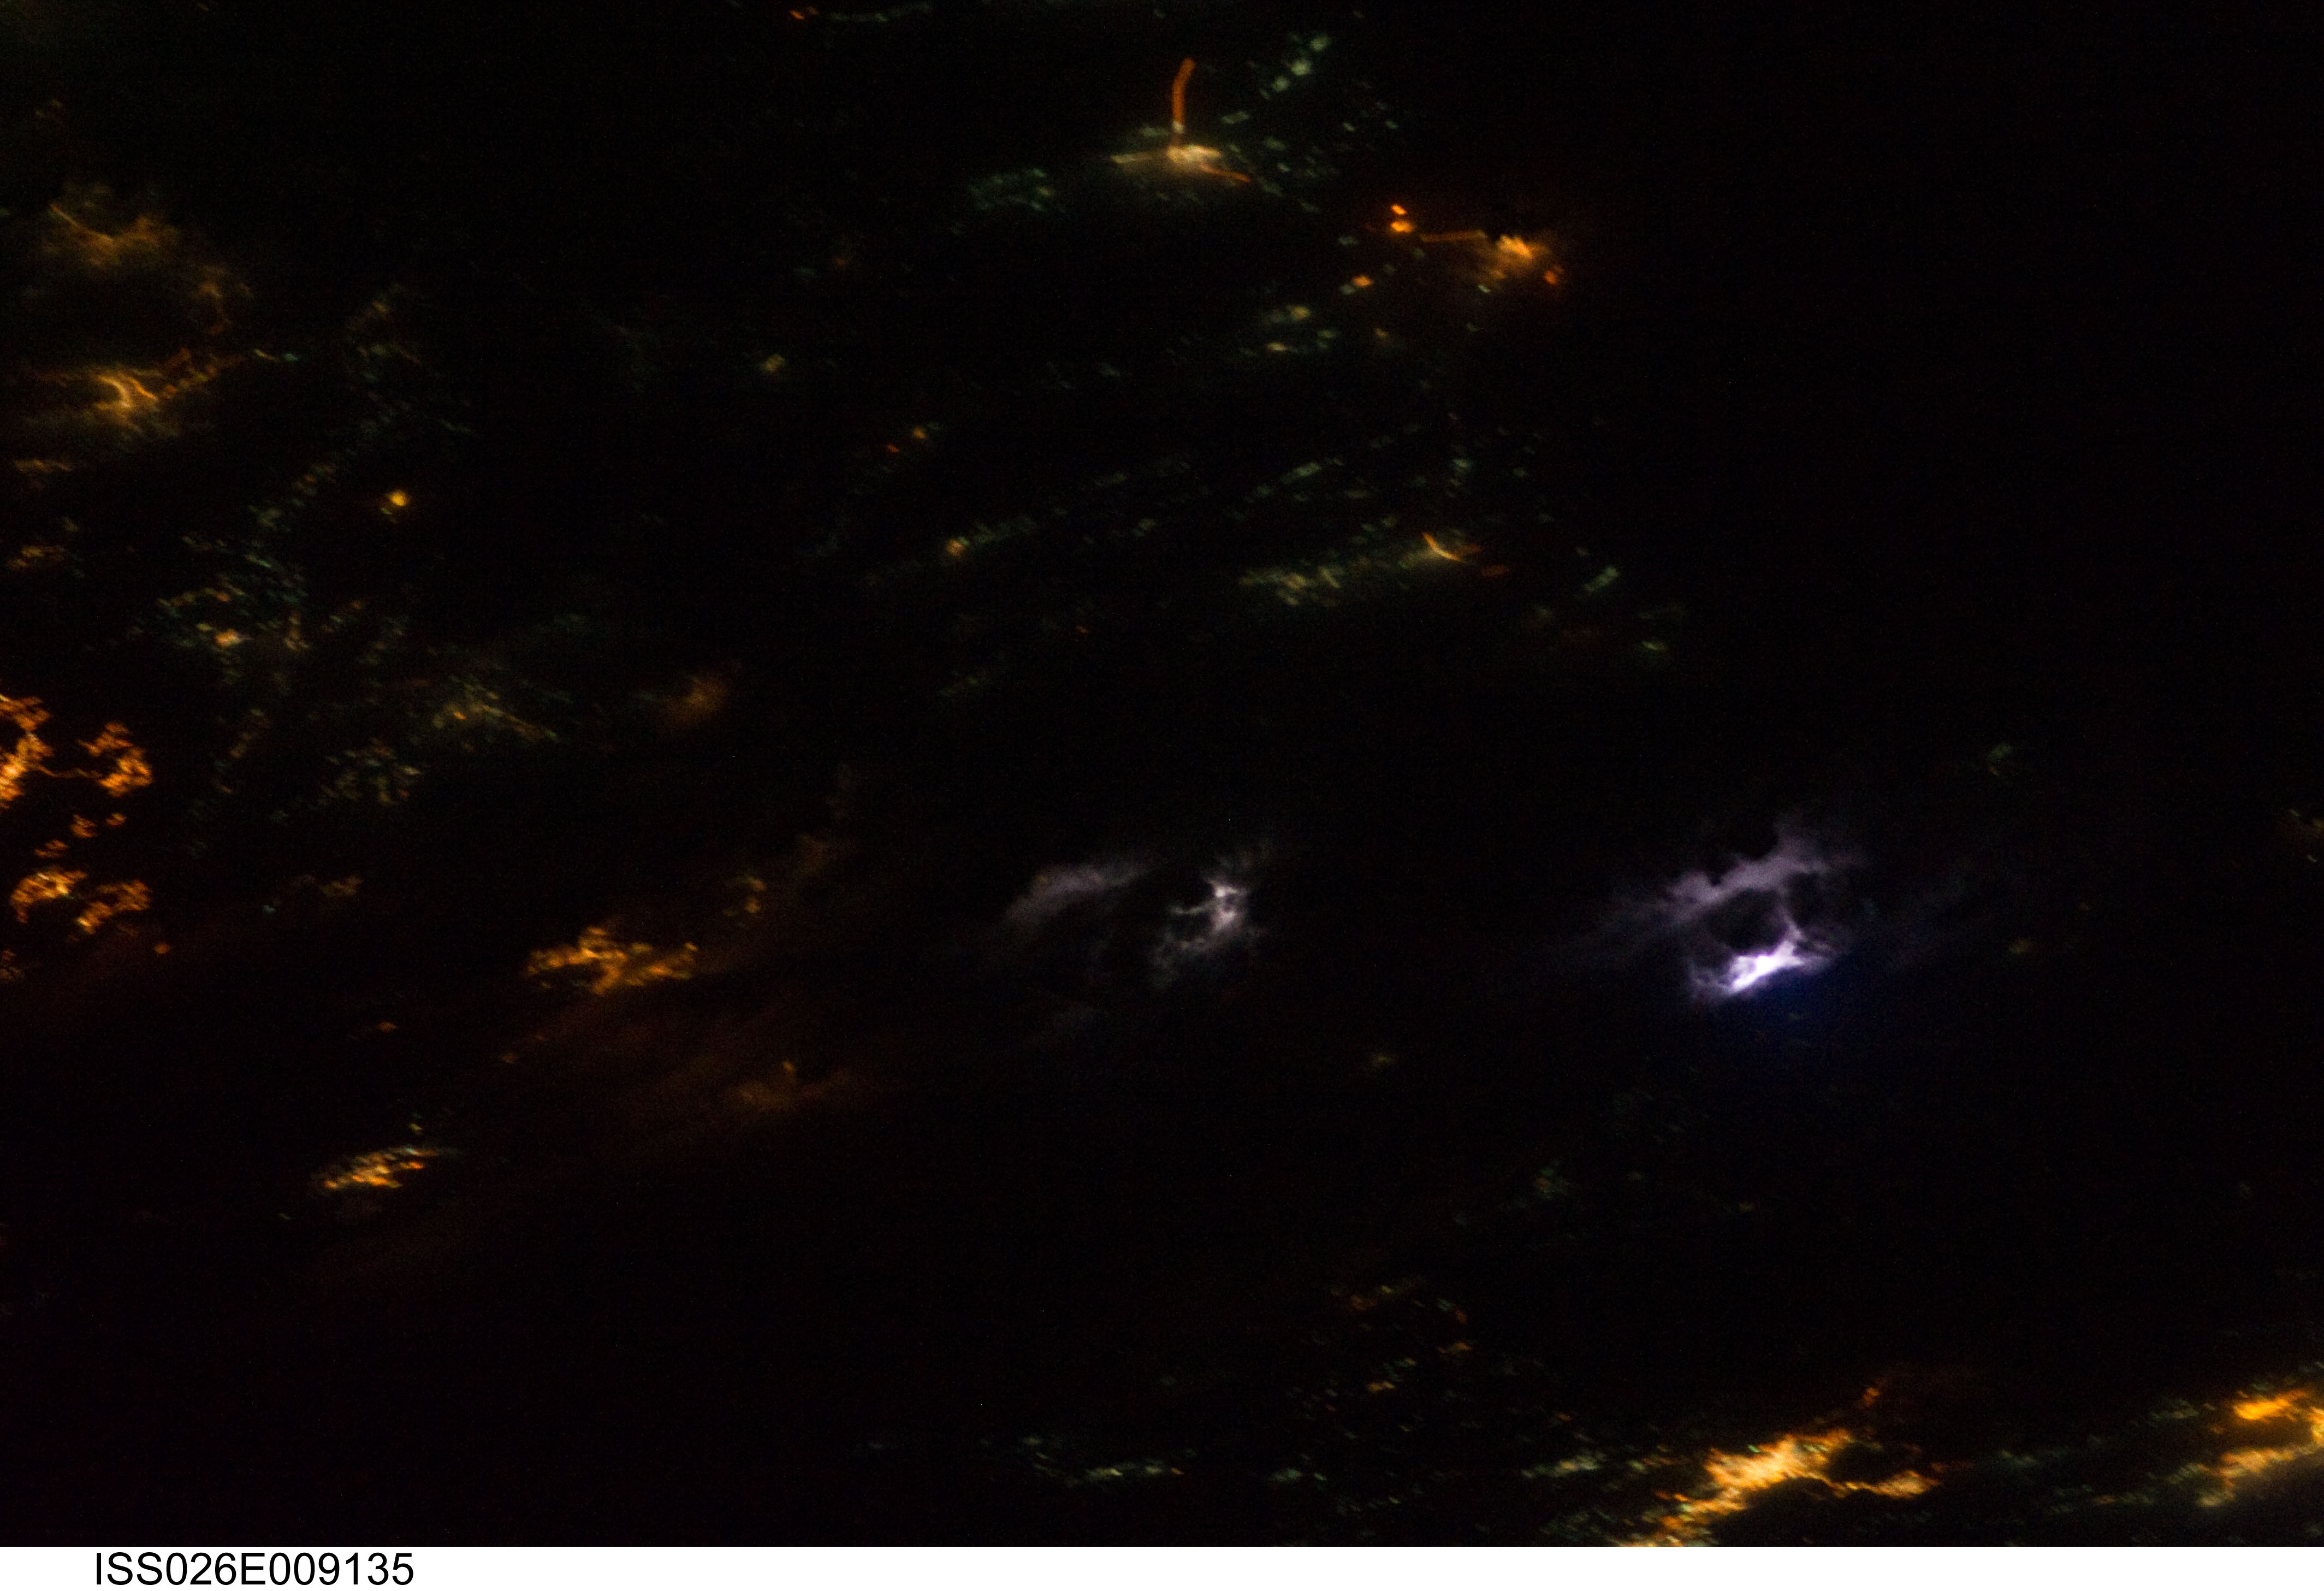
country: ASIA
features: ARABIAN PENINSULA, CITIES AT NIGHT, LIGHTNING IN CLOUDS
